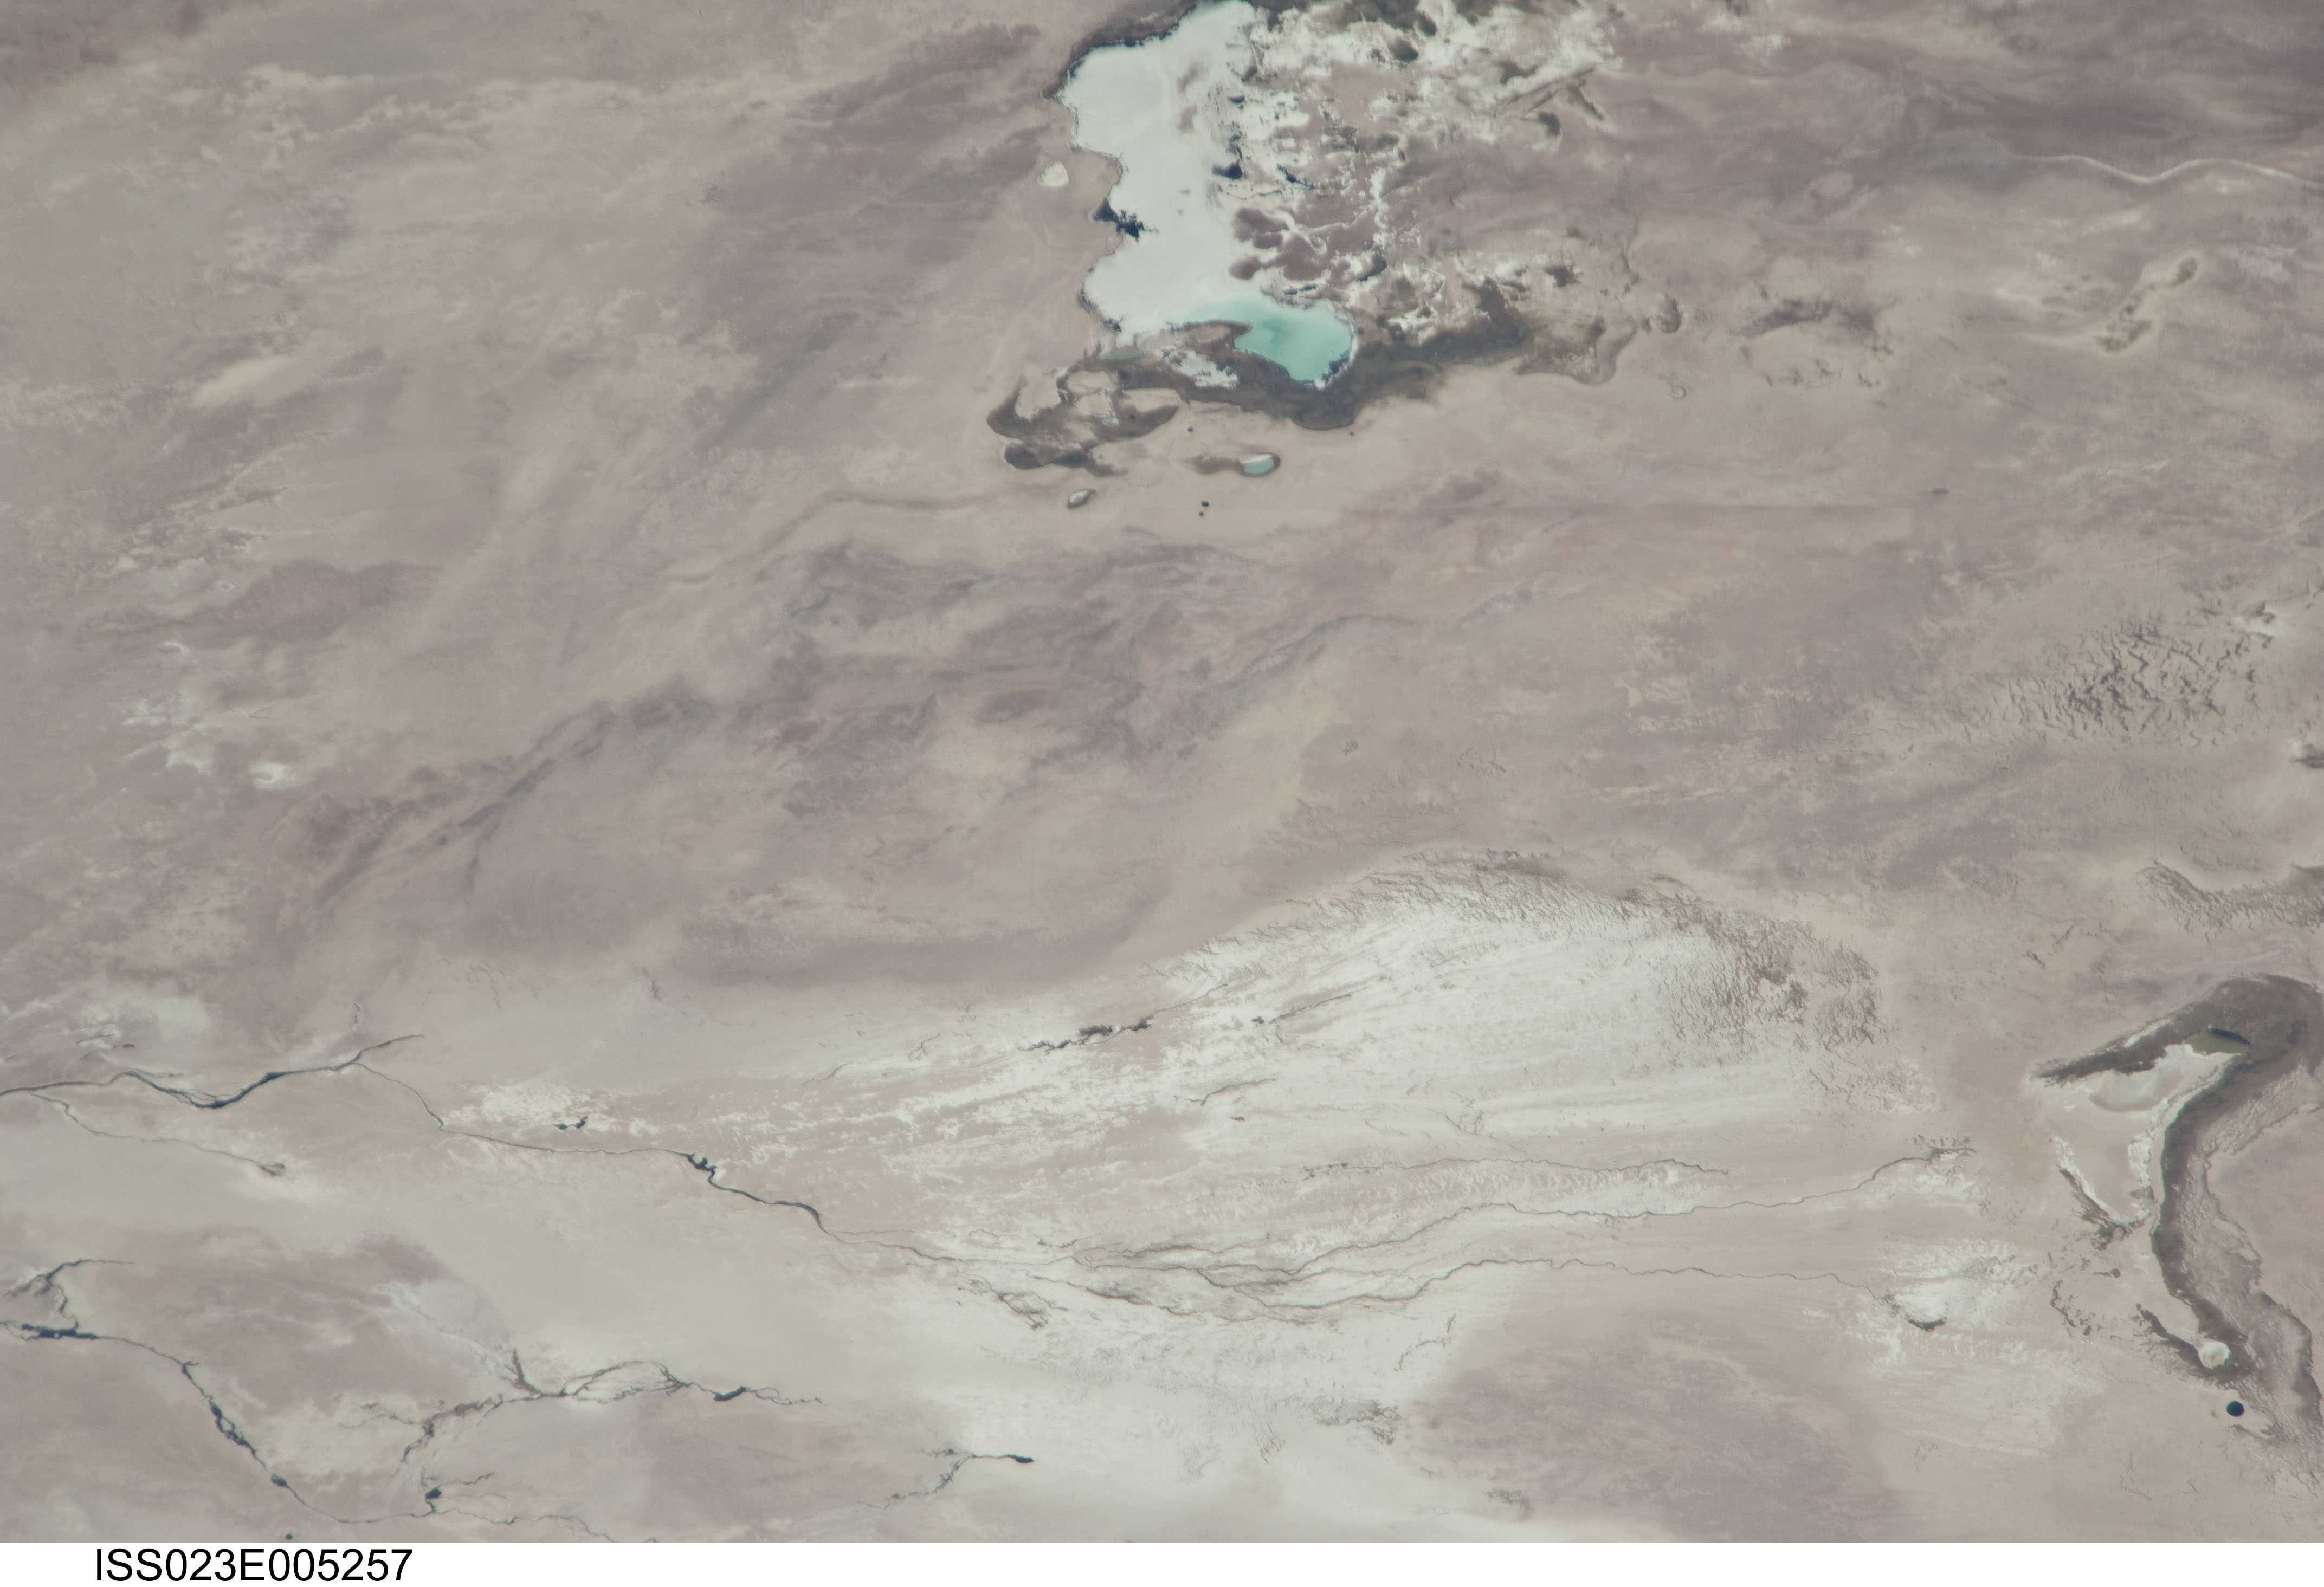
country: CHILE
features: SALAR OF ATACAMA, DRAINAGE, LAKE TEBINQUICHE
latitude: -23.2
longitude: -68.3
